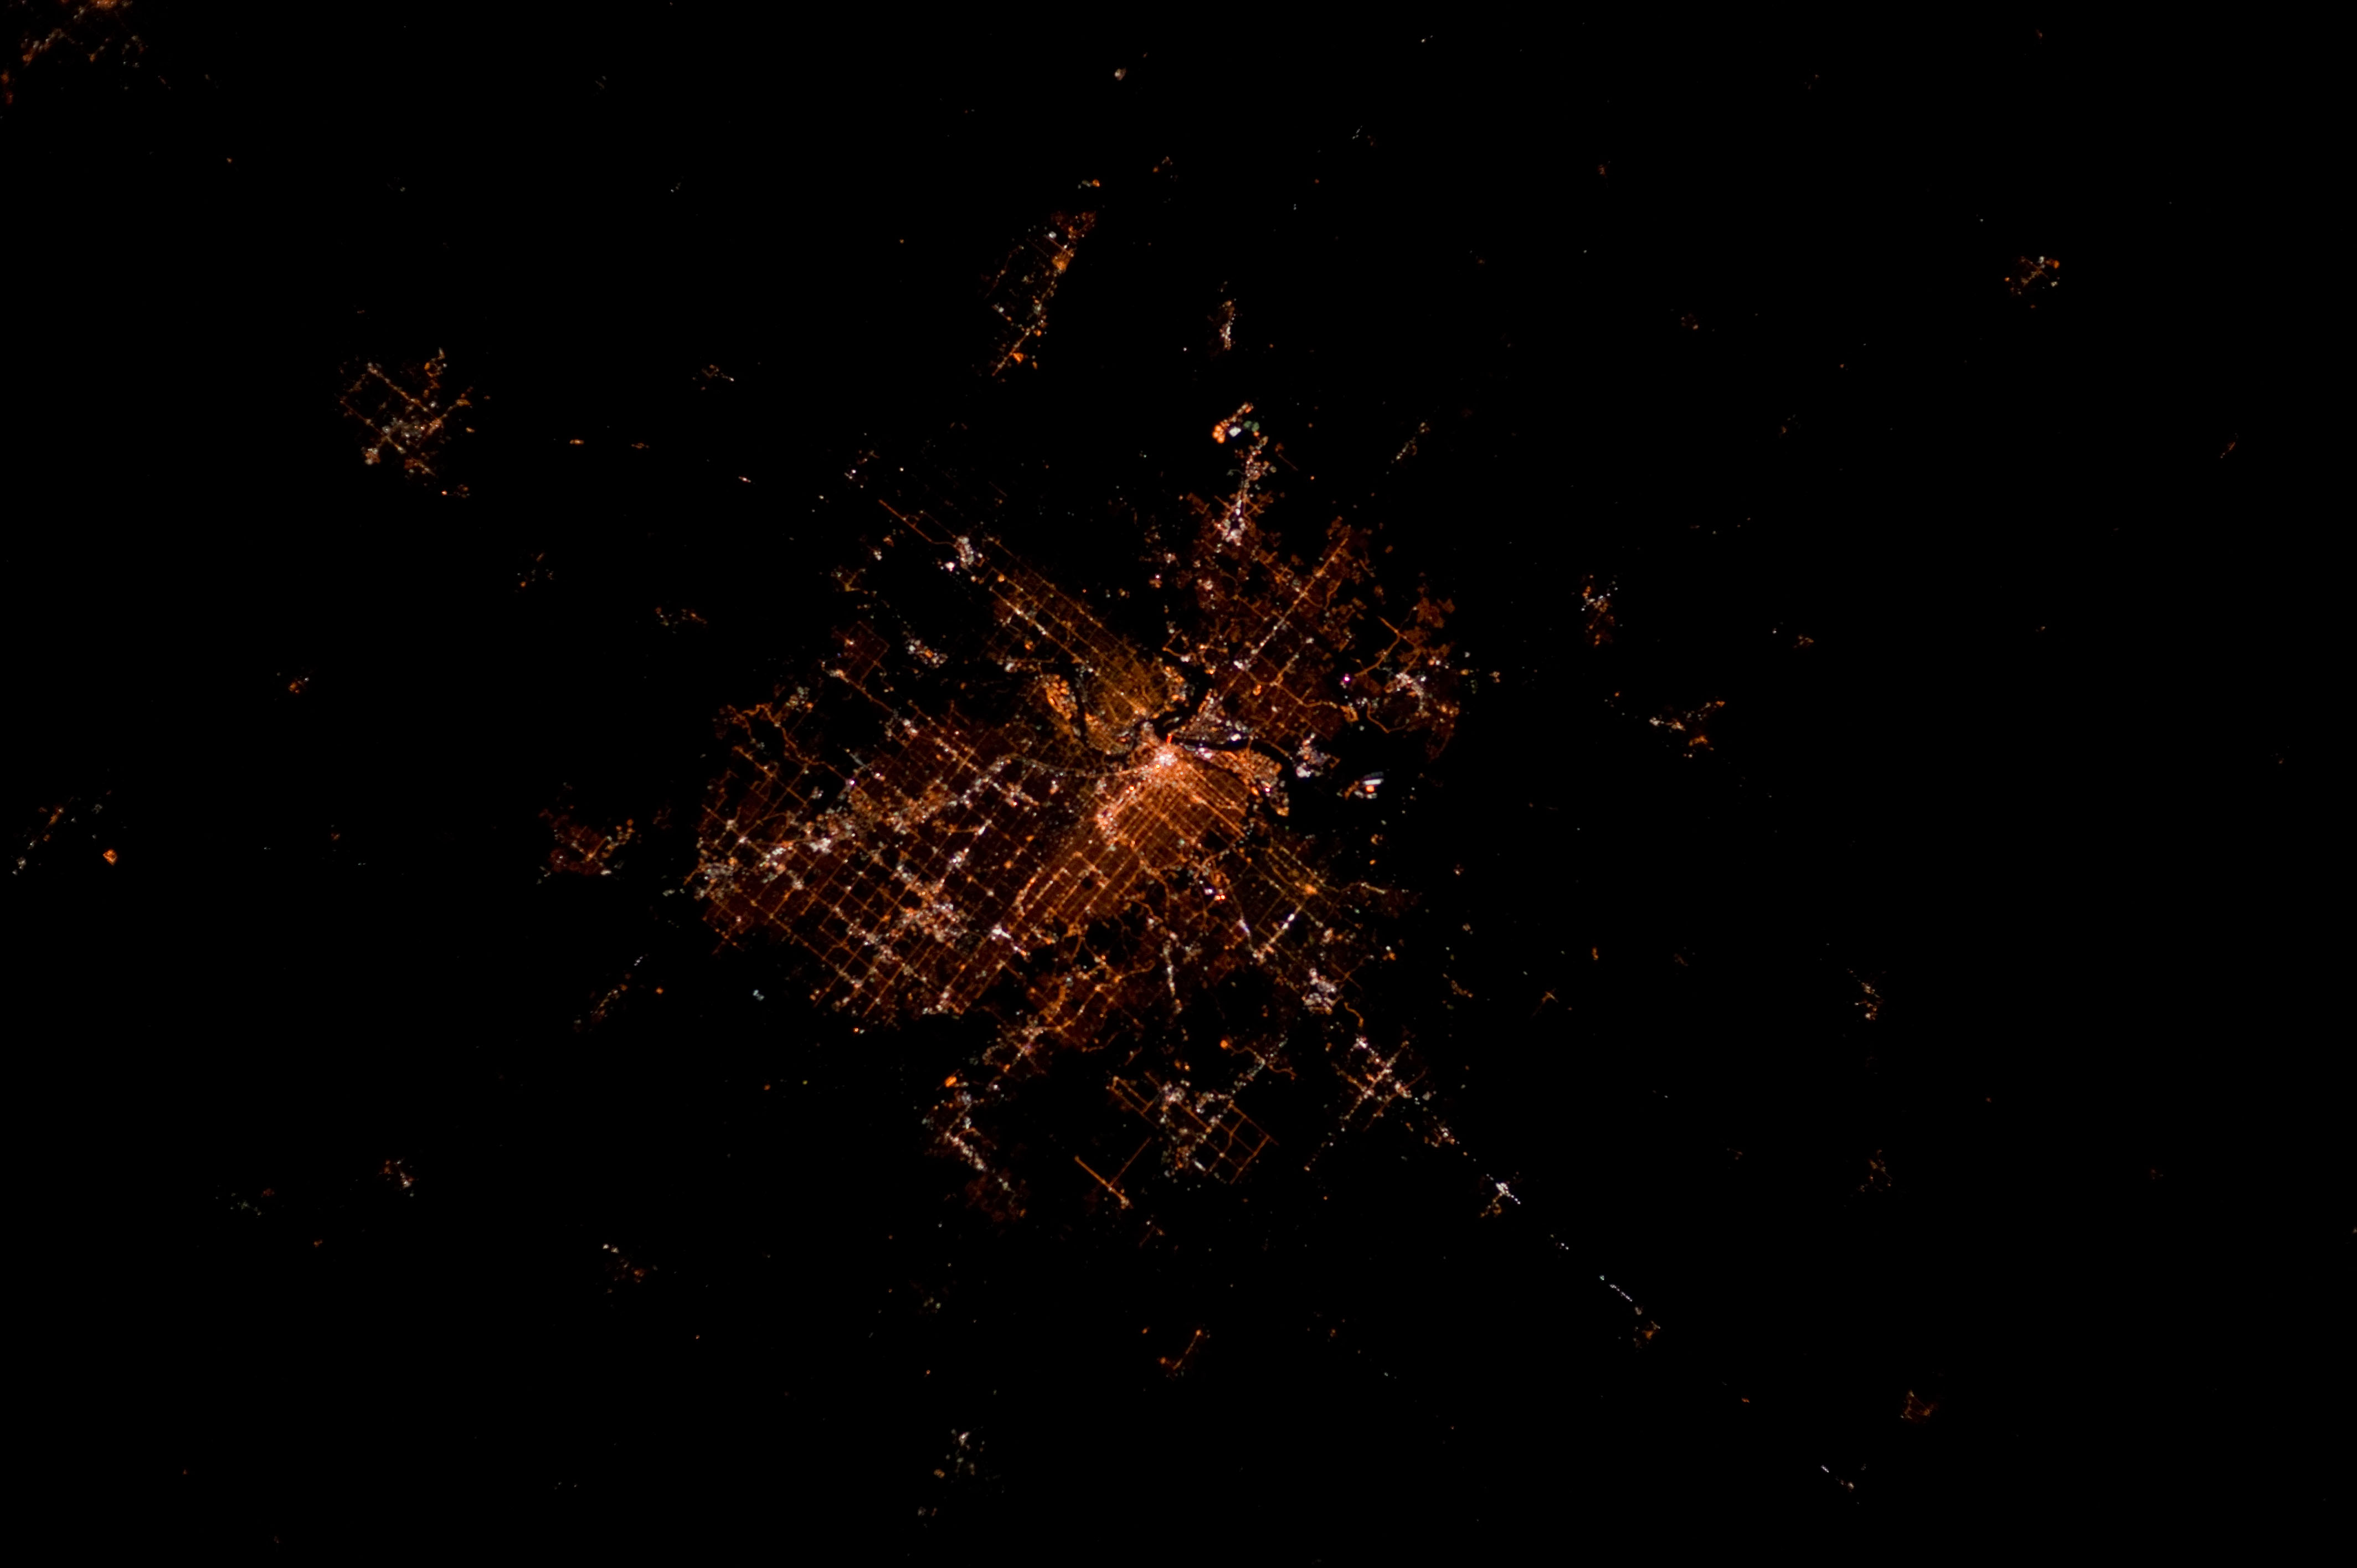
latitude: 39.1
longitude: -94.6
